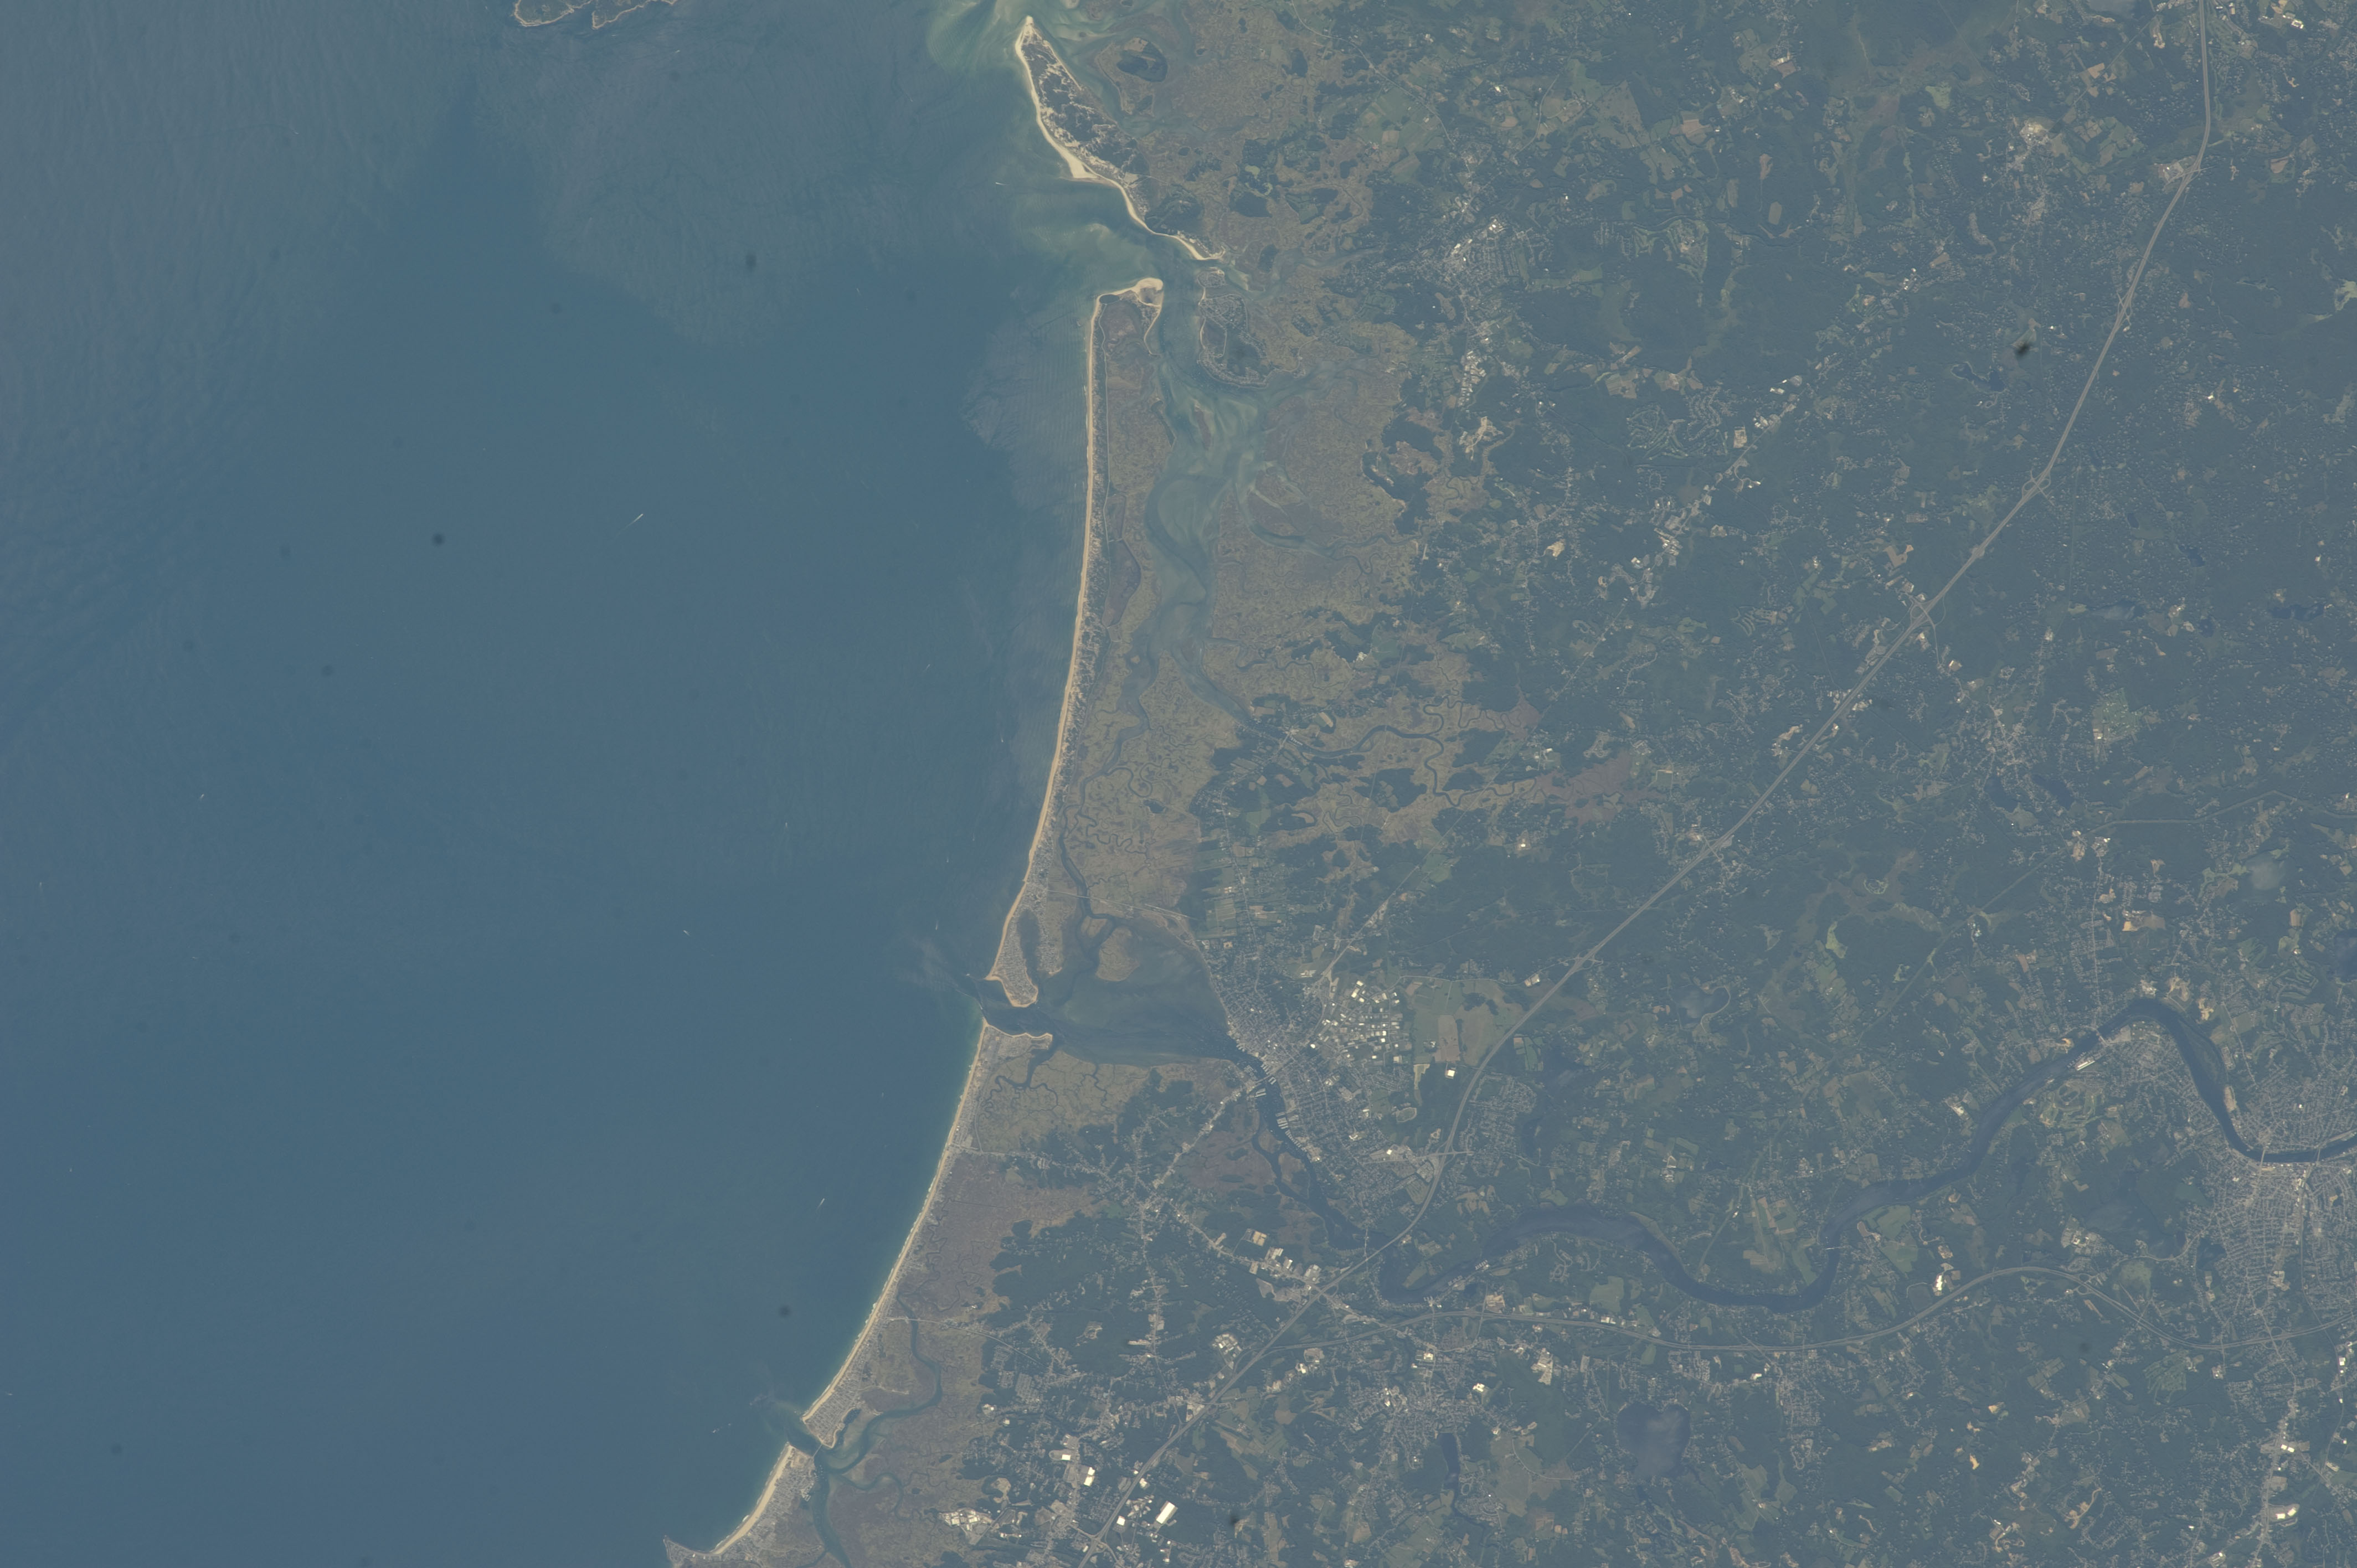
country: USA-MASSACHUSETTS
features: G. OF MAINE, PLUM I. SOUND, PLUM ISLAND R., MERRIMACK R., HAVERHILL
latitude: 42.7
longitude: -71.0
